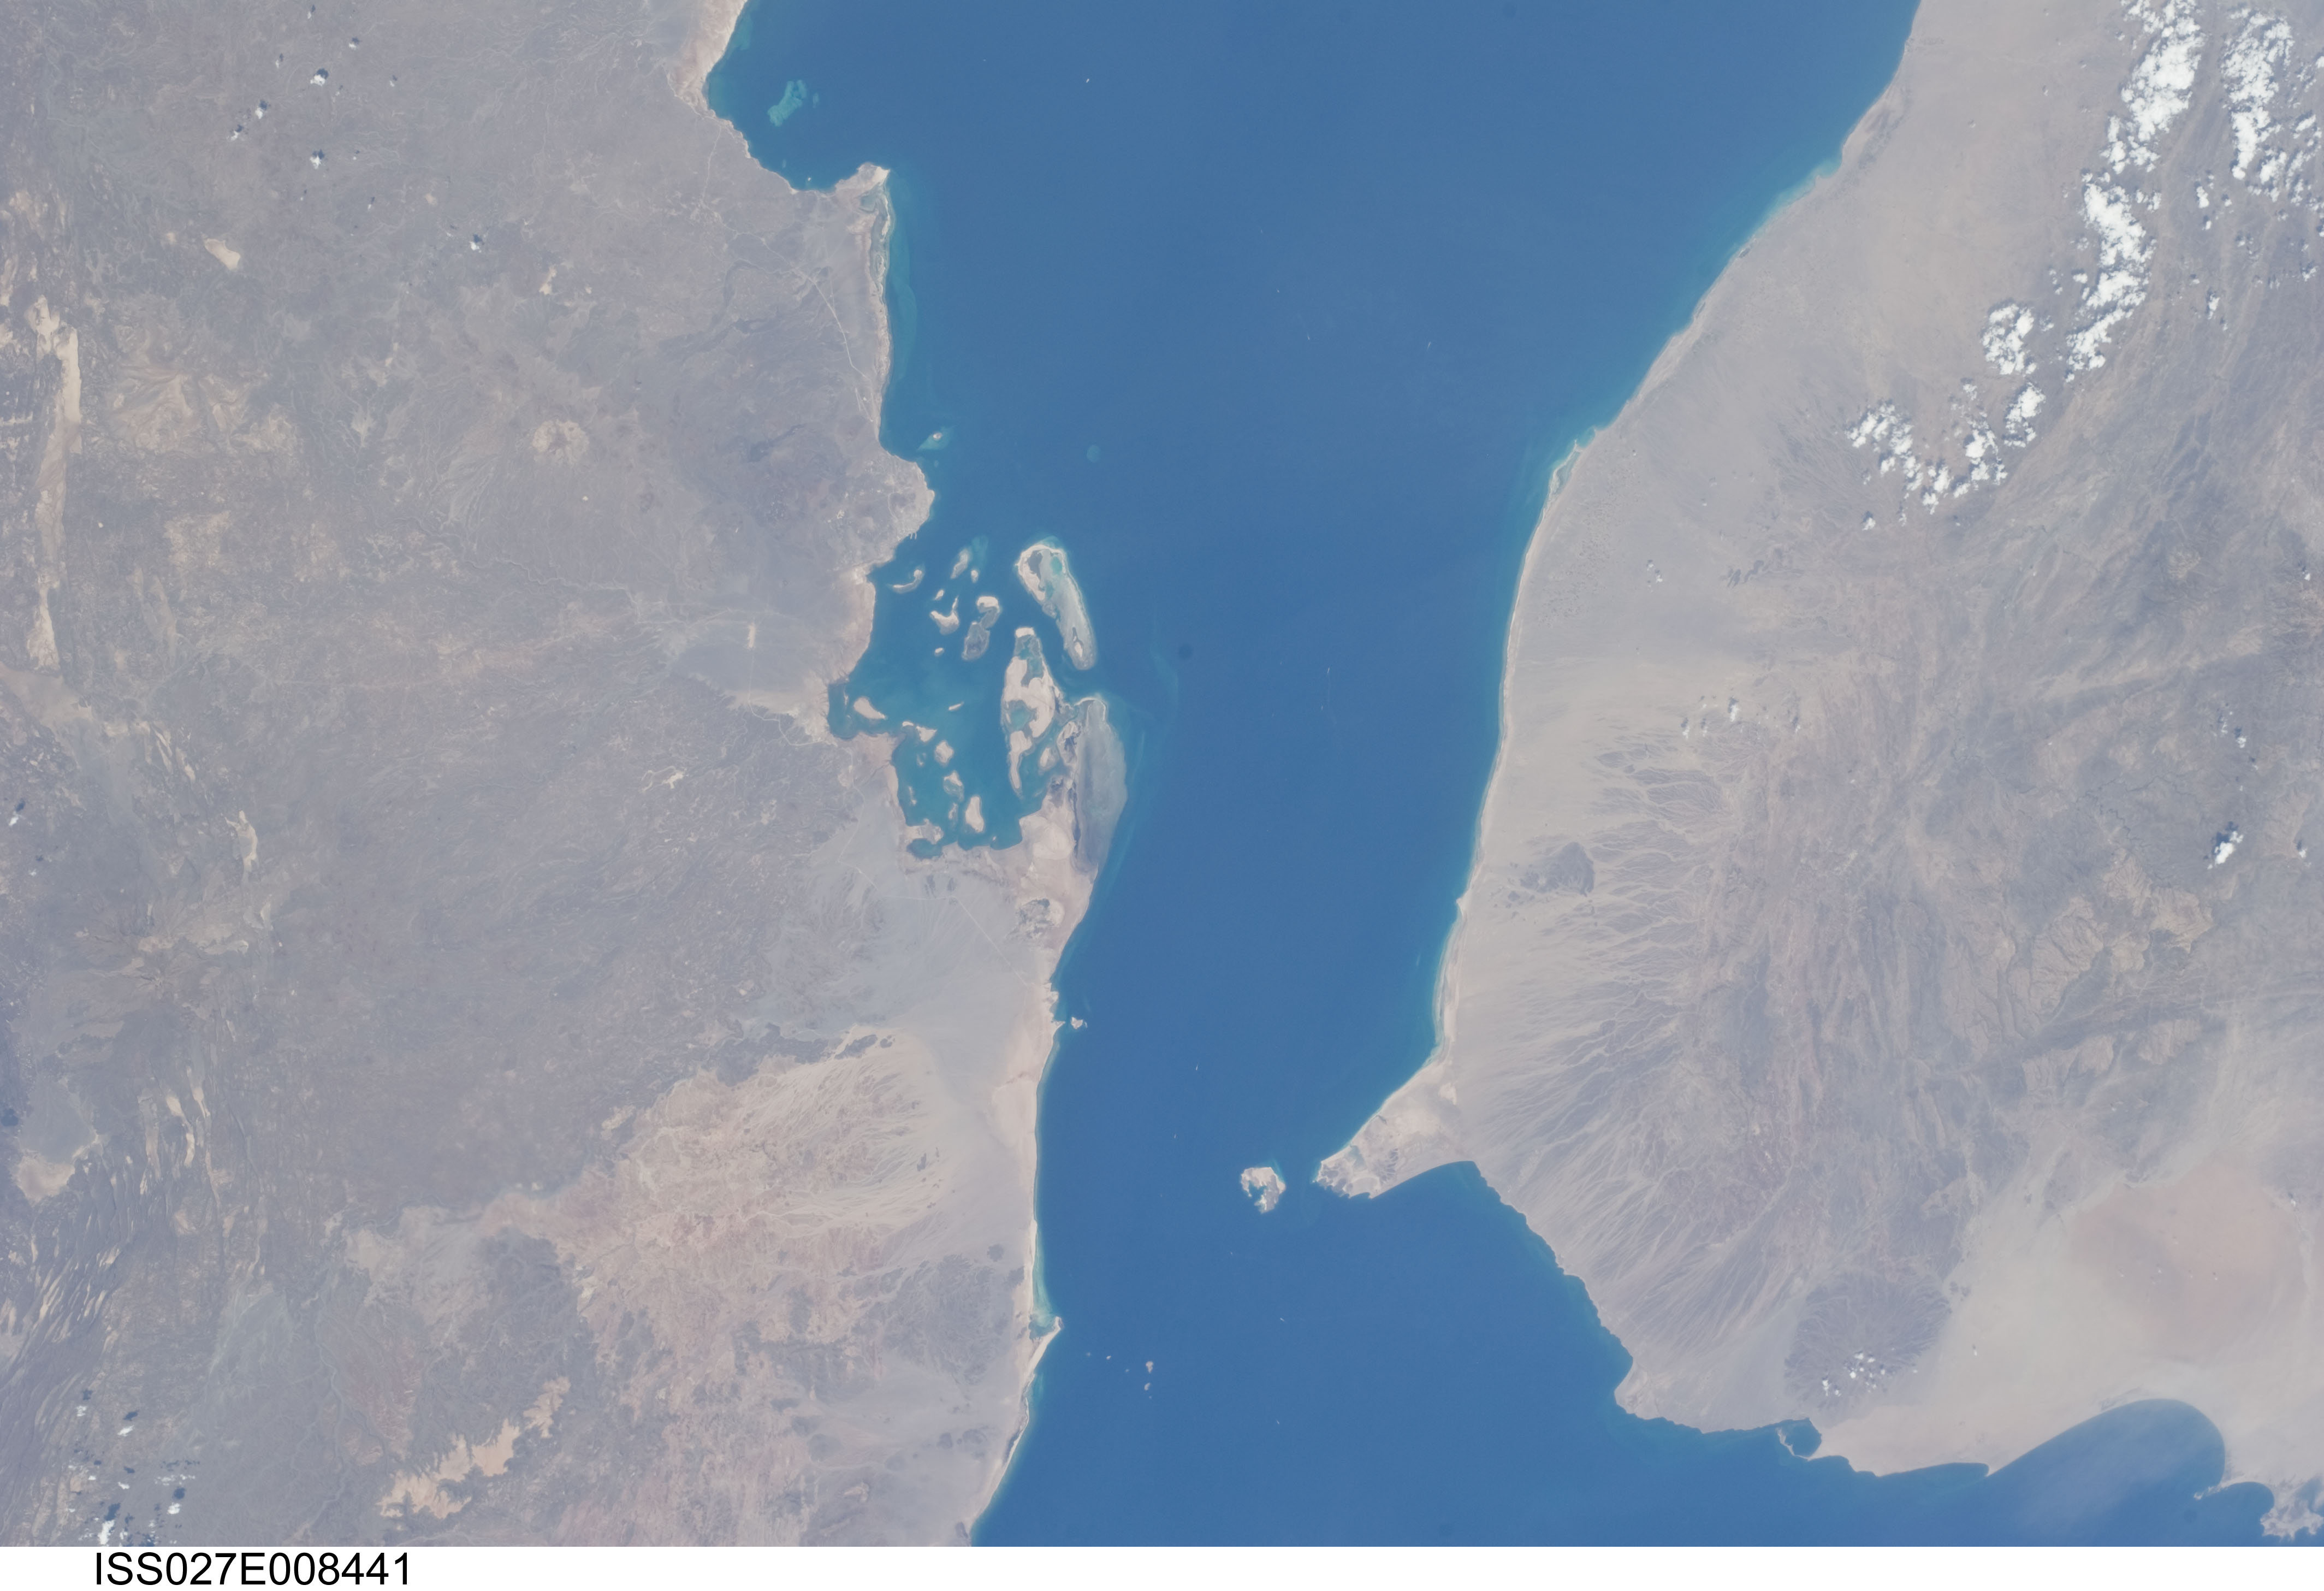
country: ERITREA
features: BIRIM ISLAND, YEMEN,BIRIM I., PERIM I., ARABIAN S., RED S., DJIBOUTI, ERITREA, YEMEN,ASSAB, ROAD RN15
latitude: 12.9
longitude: 43.1
